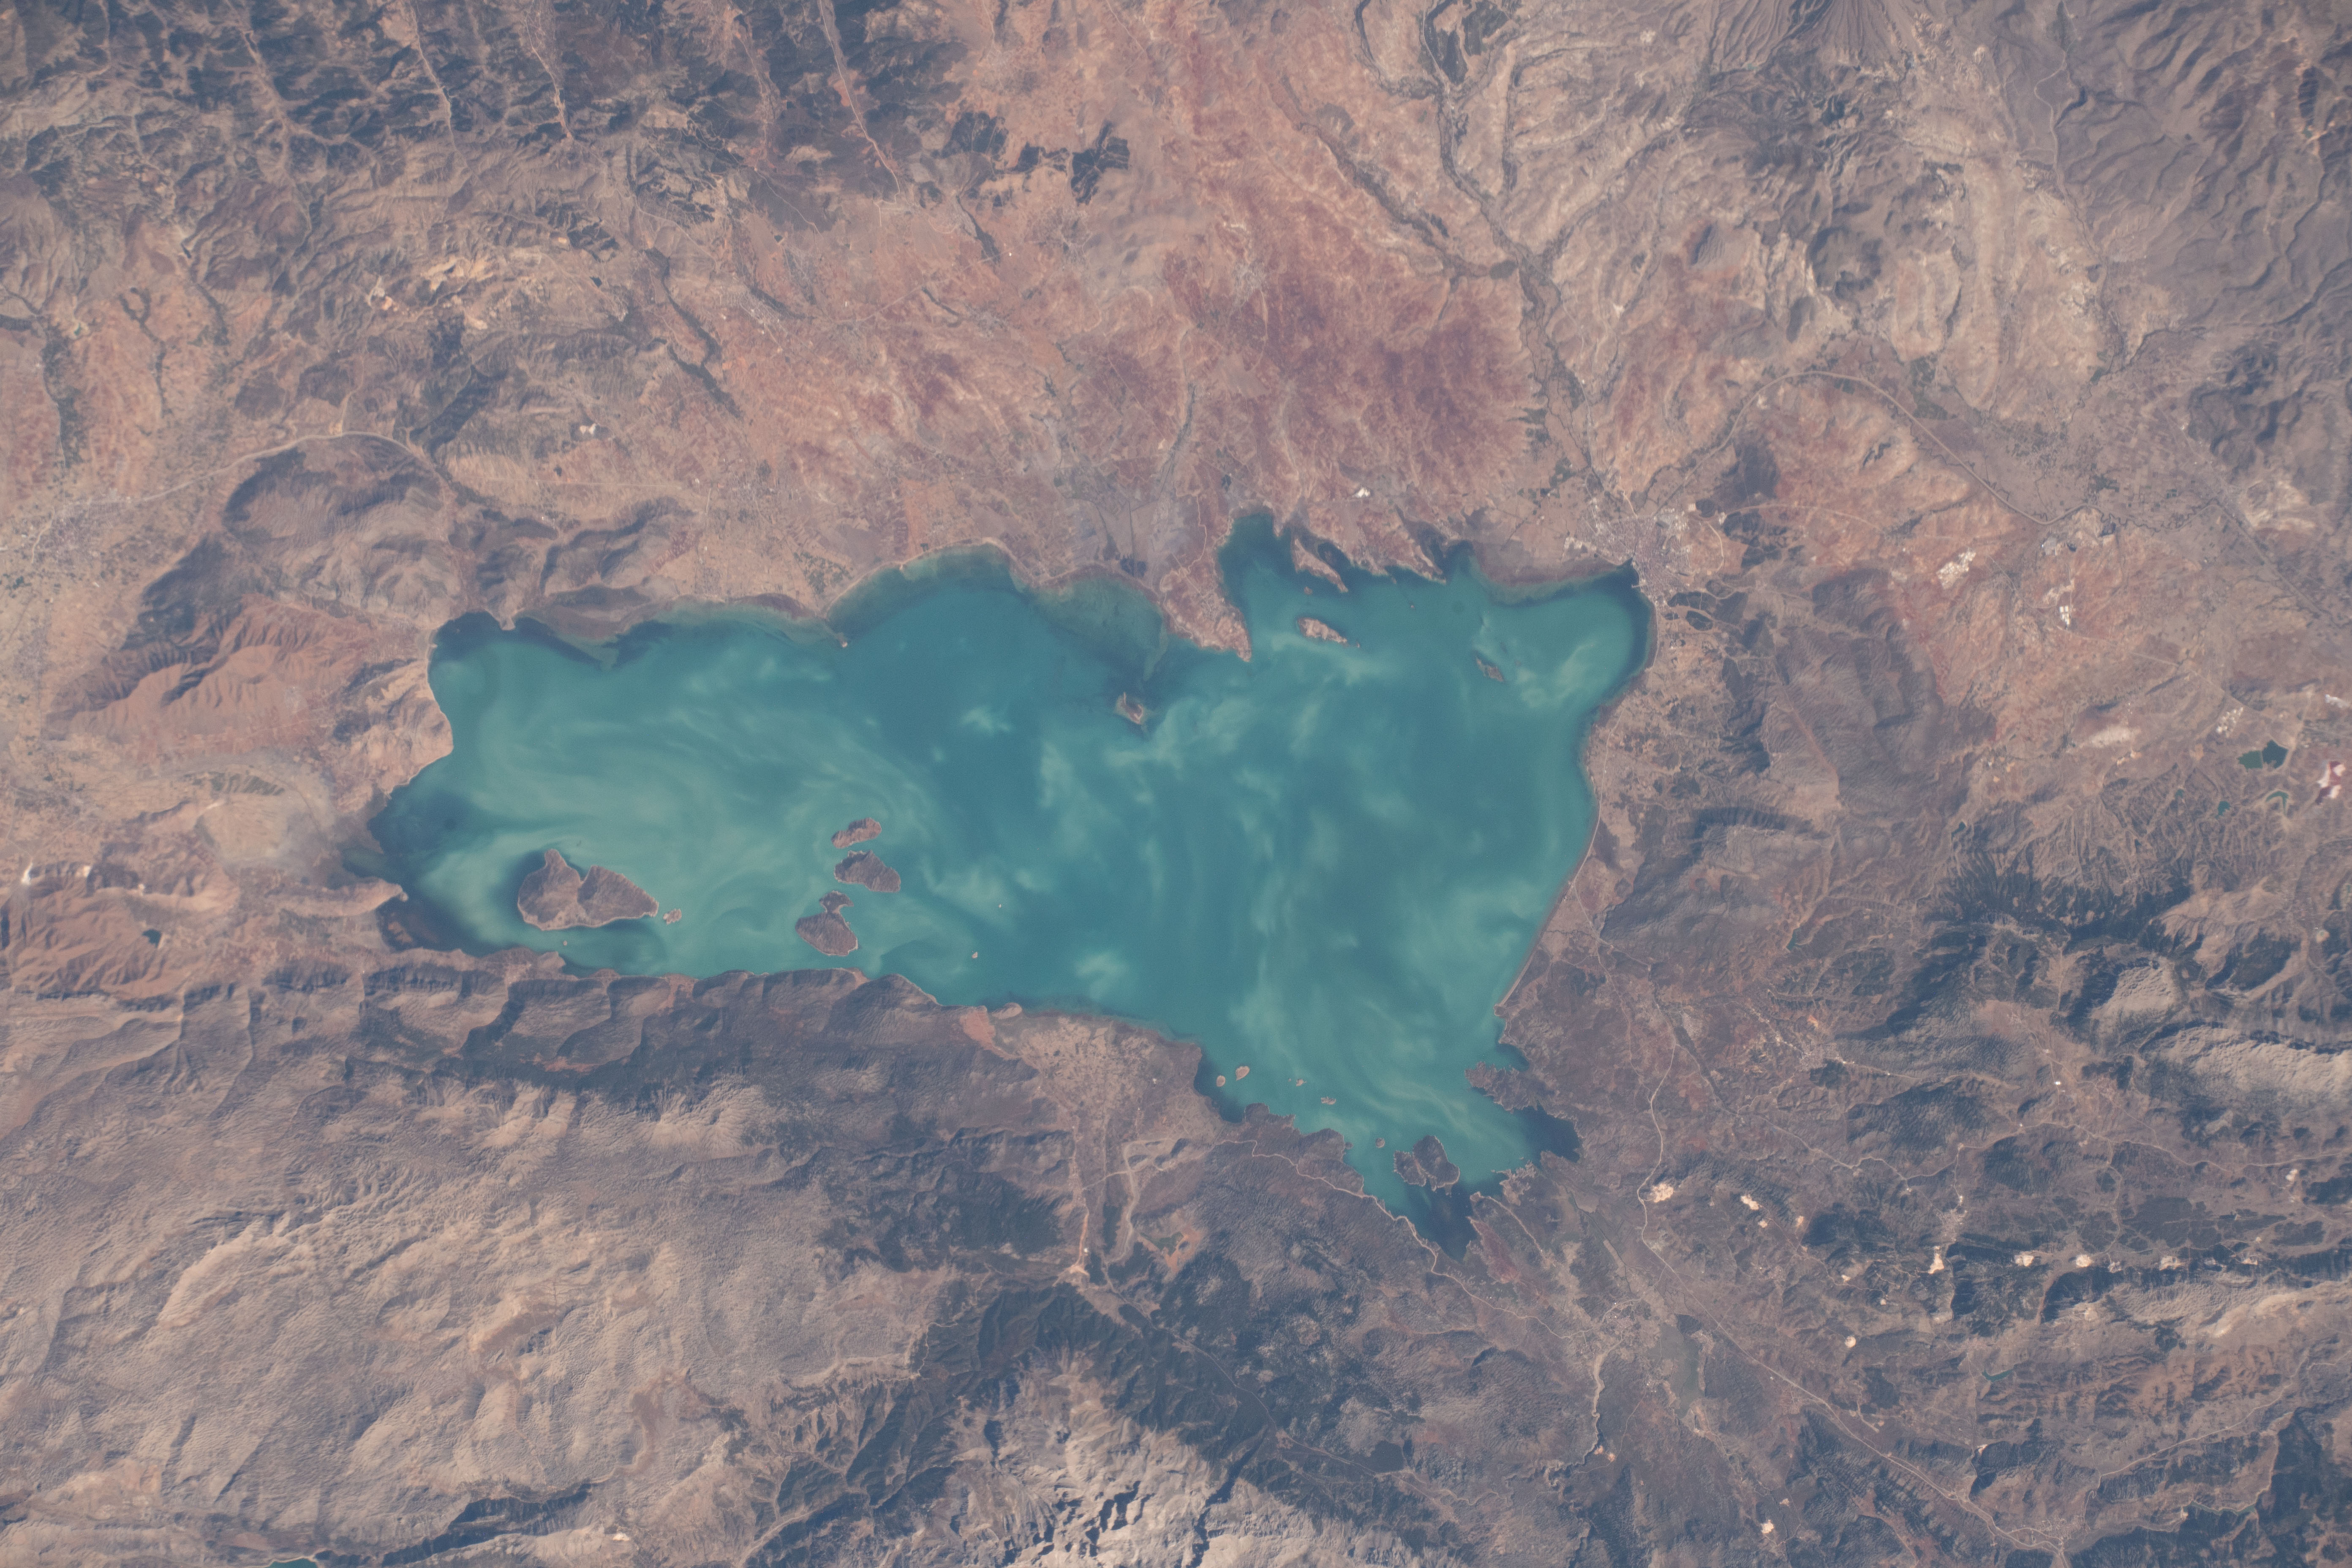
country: TURKEY
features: LAKE BEYŞEHIR,TURKEY
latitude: 37.8
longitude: 31.6
